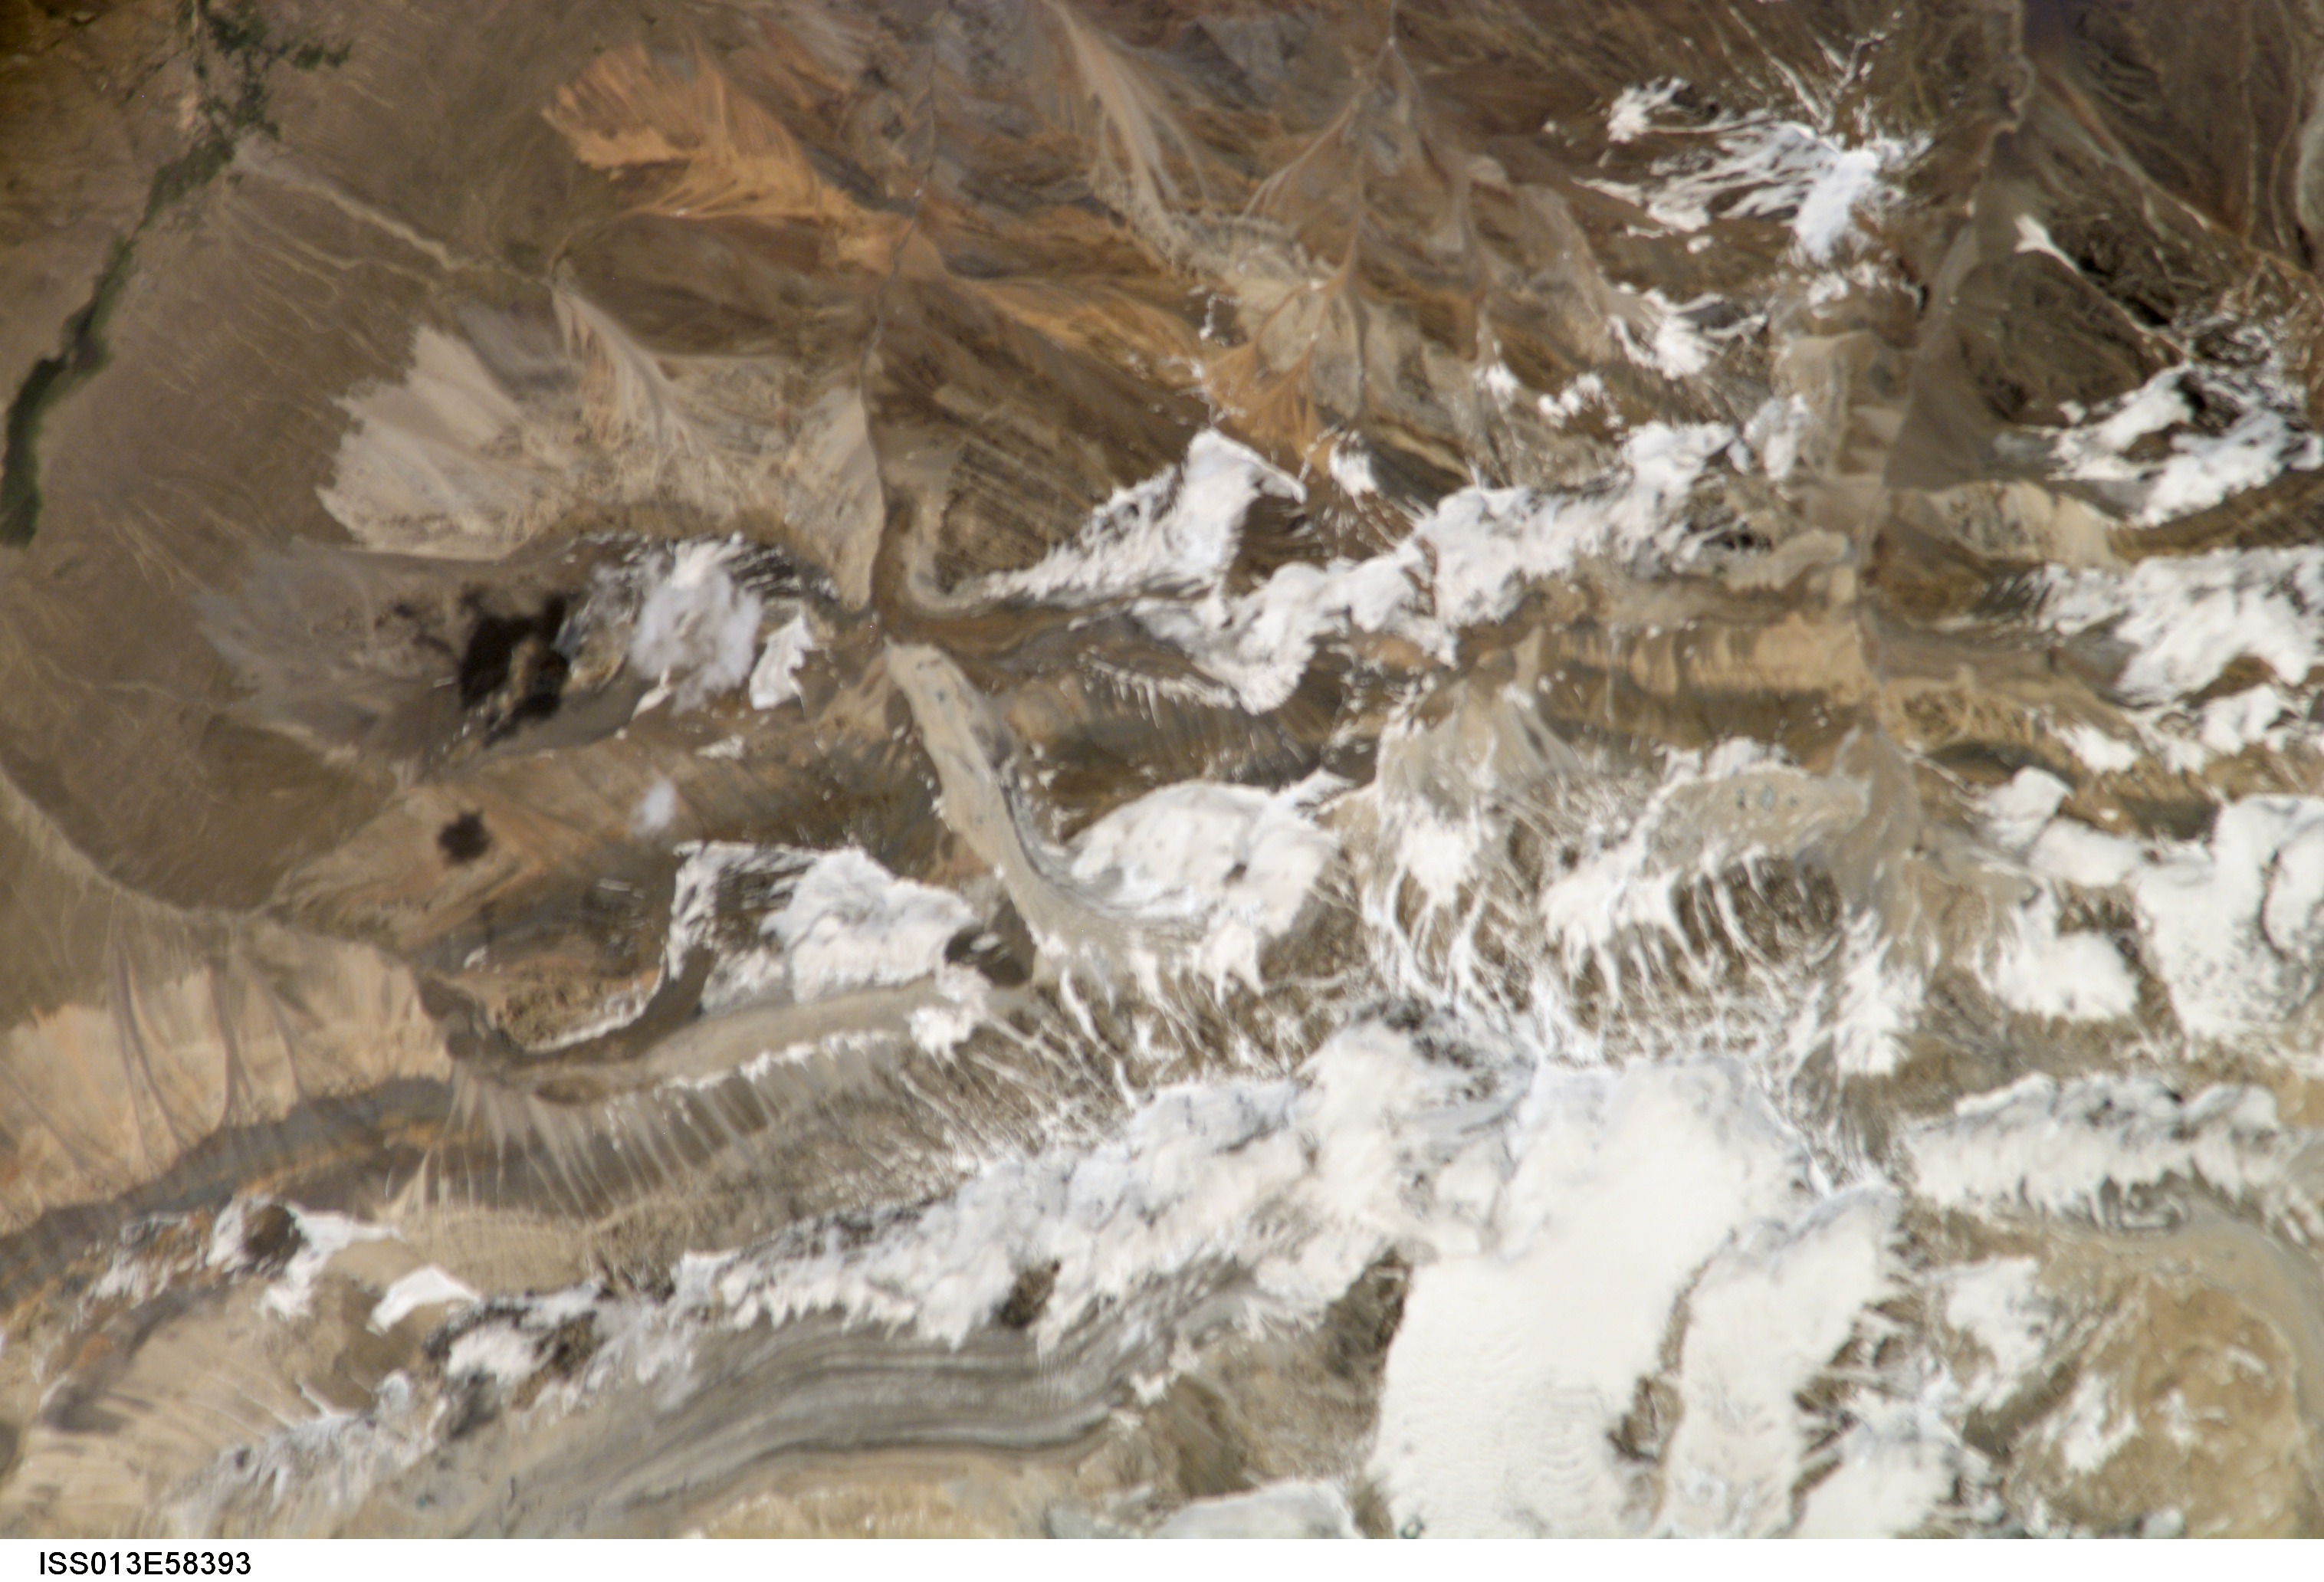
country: PAKISTAN
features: MTS., GL., NW. OF CHILLINJI
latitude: 36.8
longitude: 73.3
